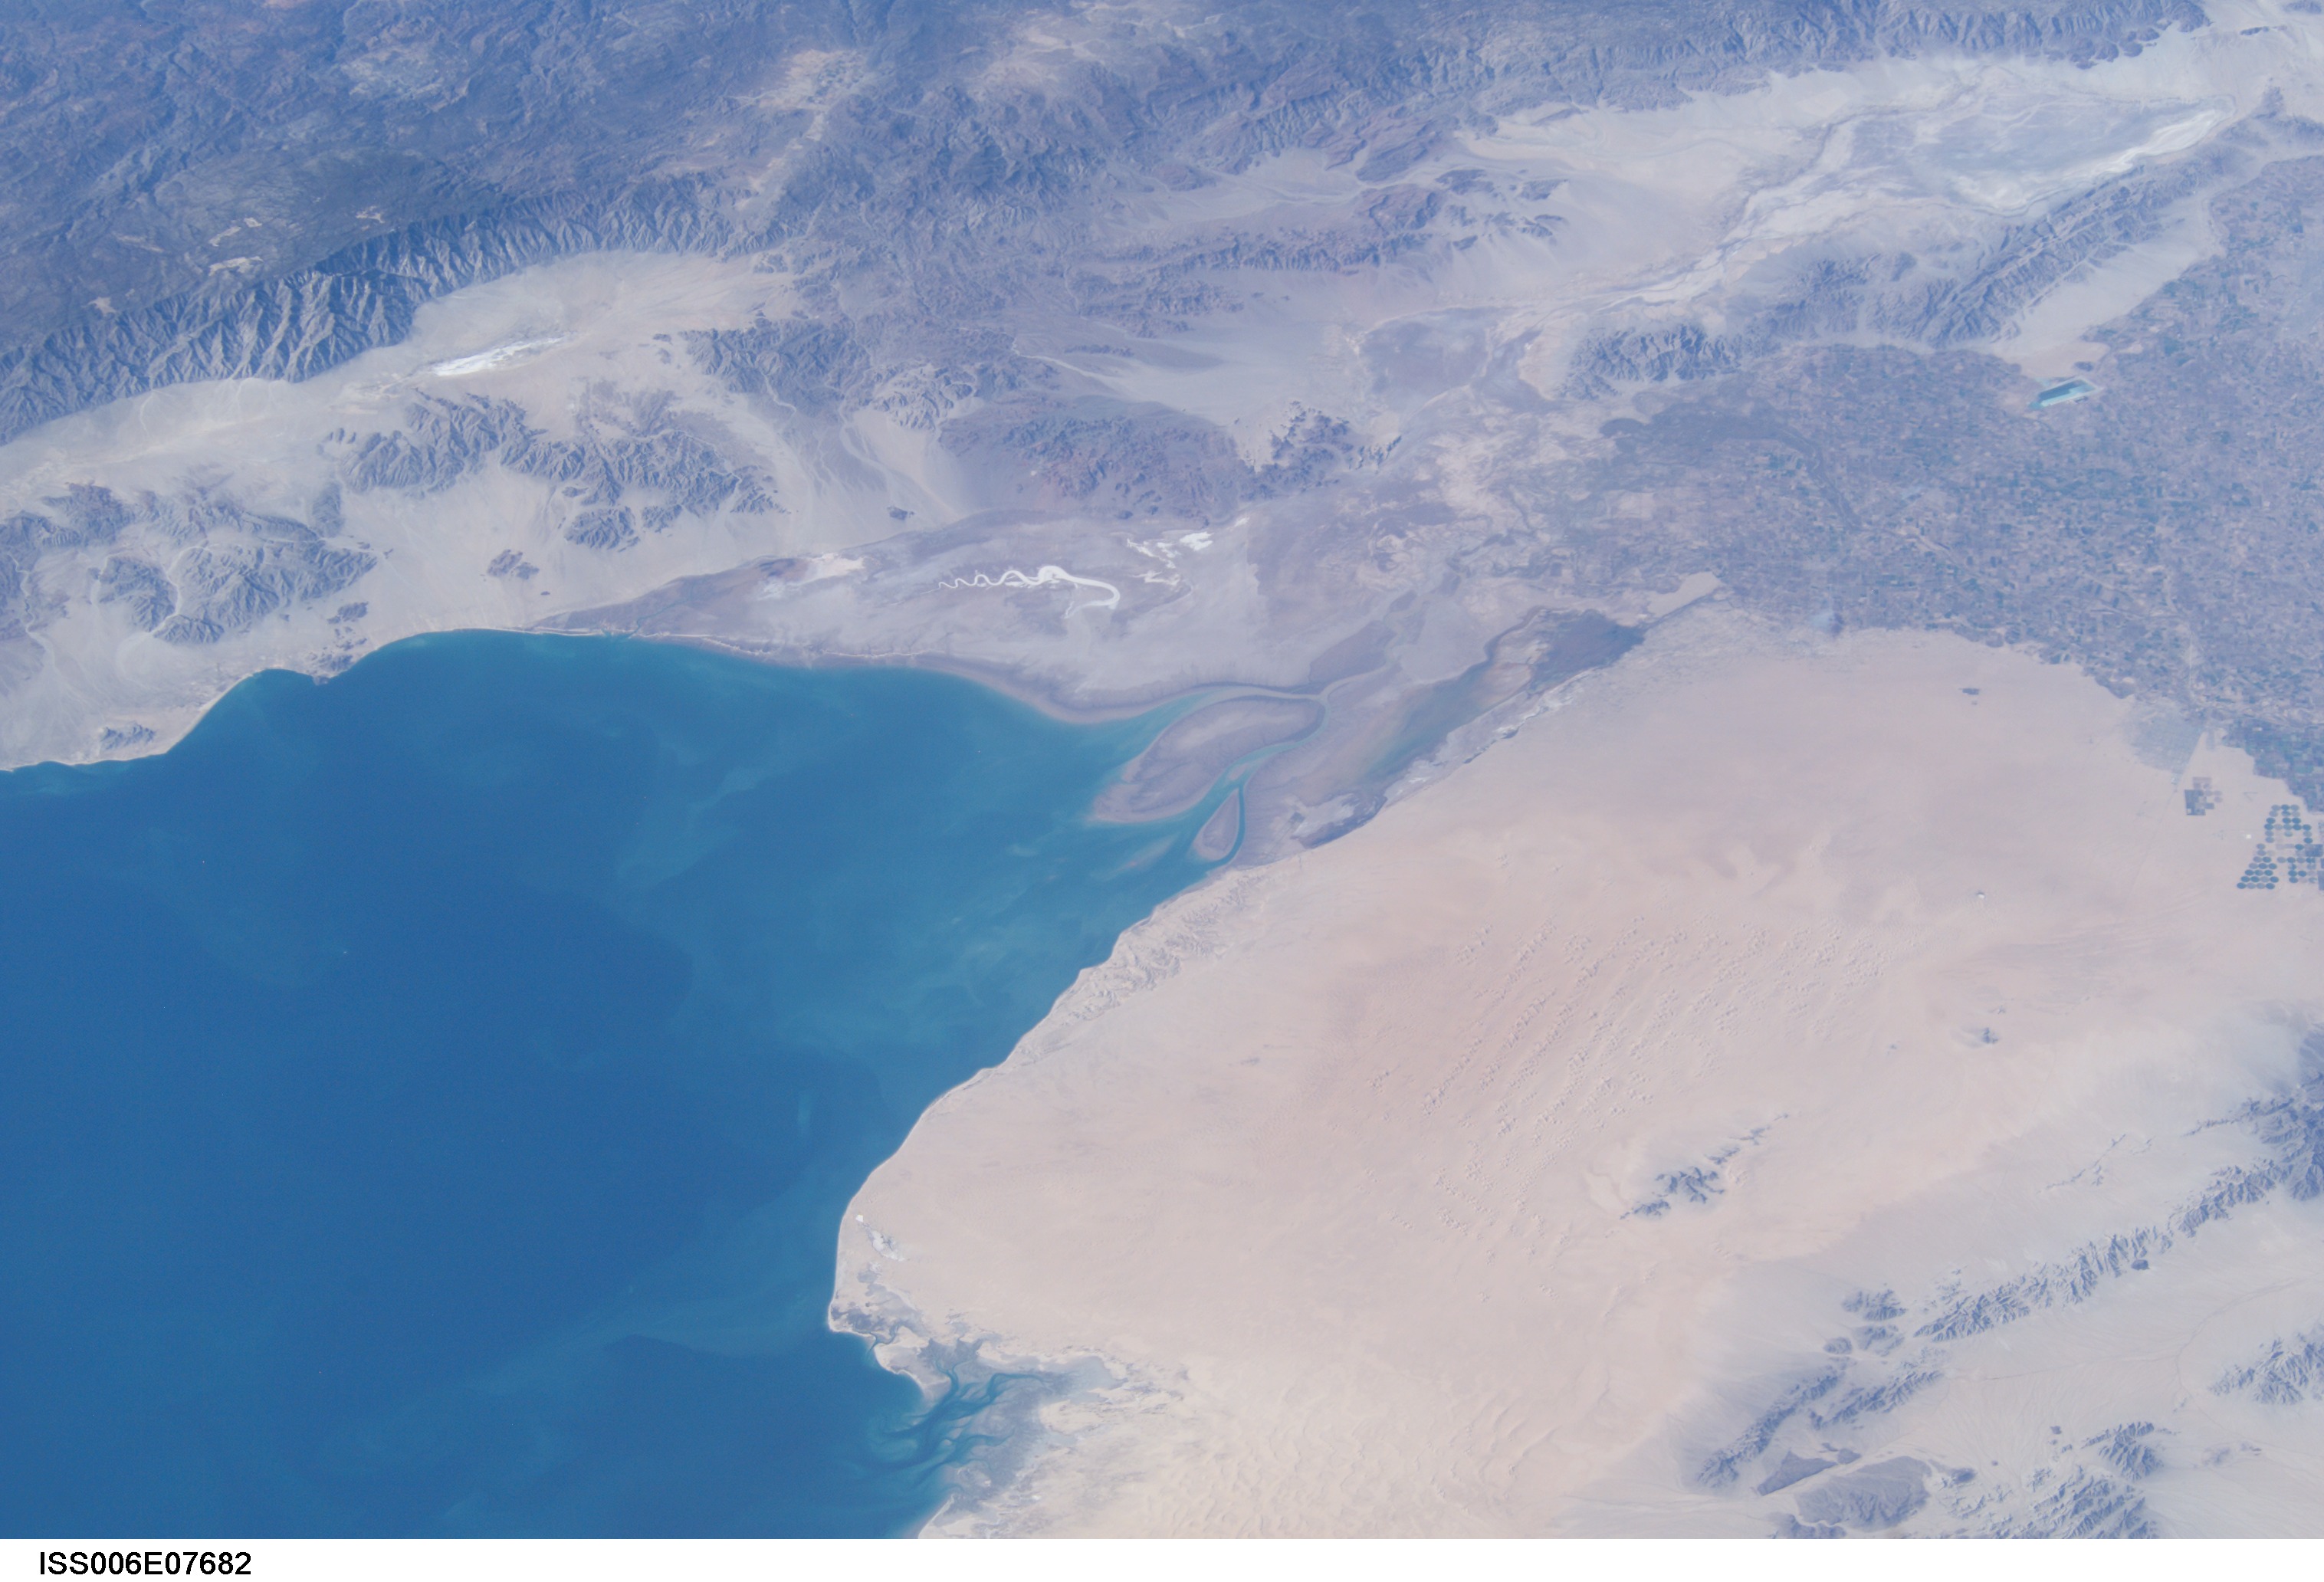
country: MEXICO
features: COLORADO RIVER DELTA, DESERT
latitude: 32.0
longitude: -114.5
